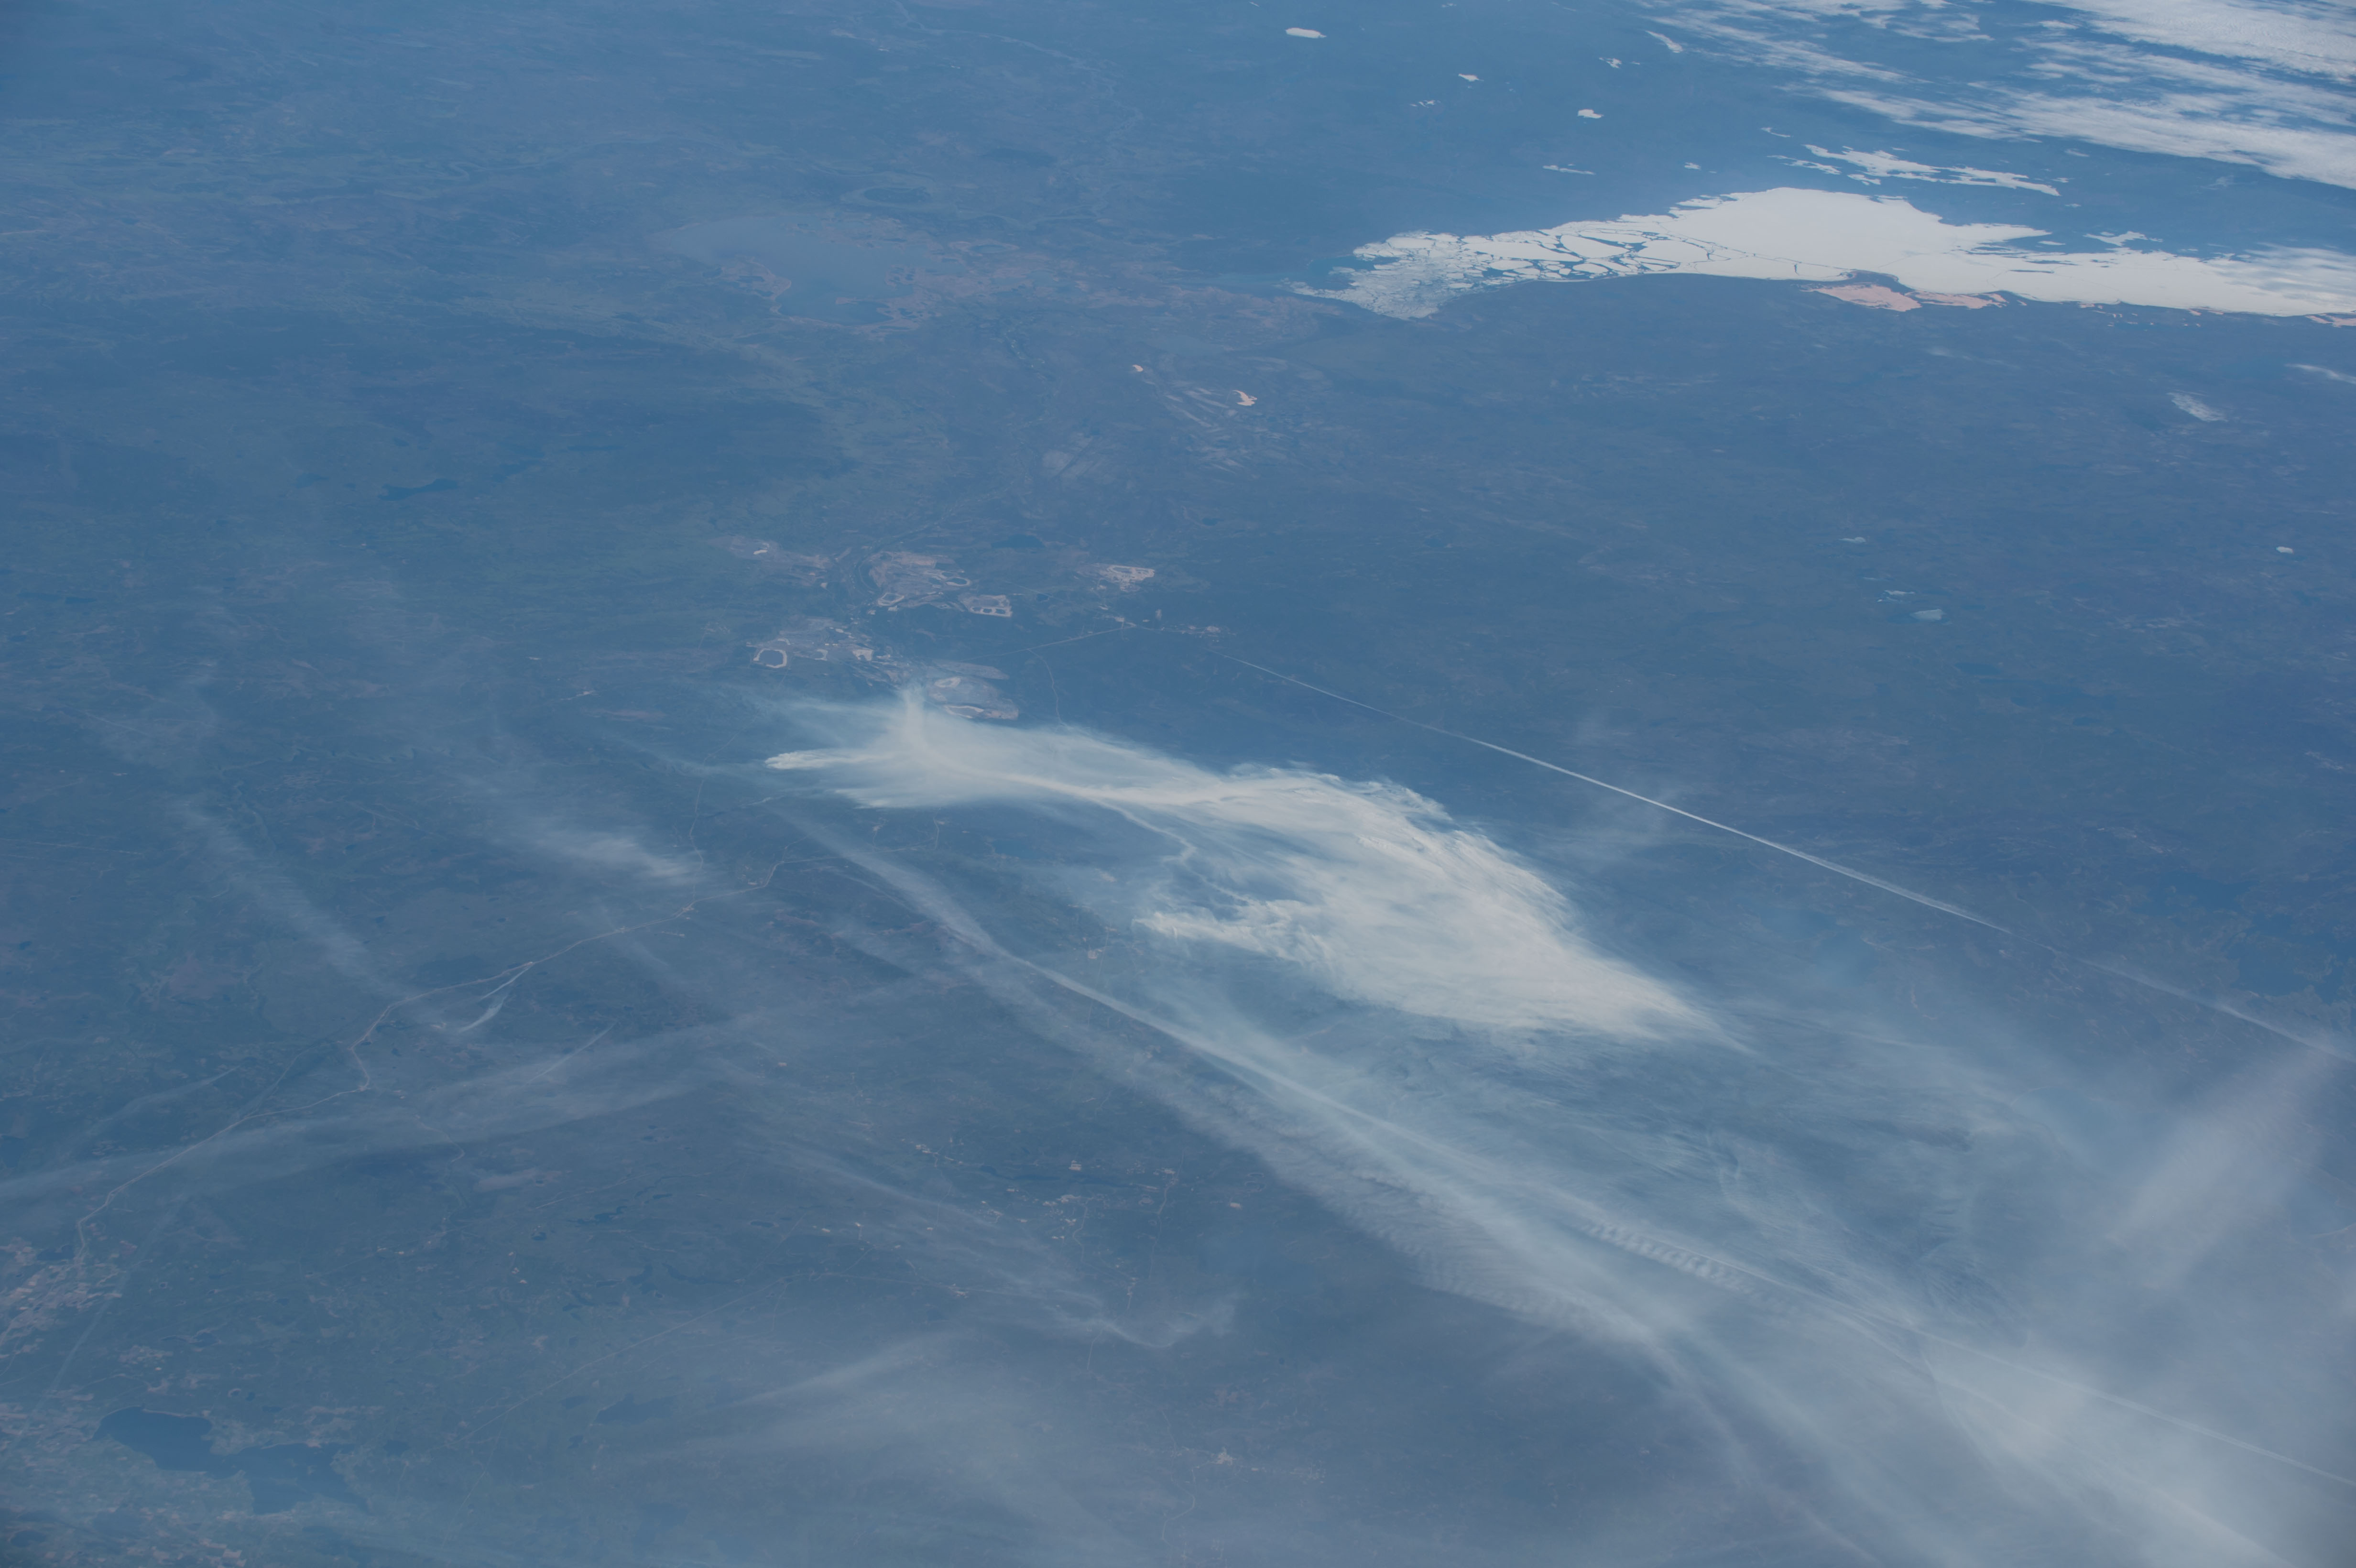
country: CANADA-A
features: FORT MCMURRAY AREA, FIRE PLUMES, TAR SAND OPERATIONS, ATHABASCA R., ROADS
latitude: 56.7
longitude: -110.9
